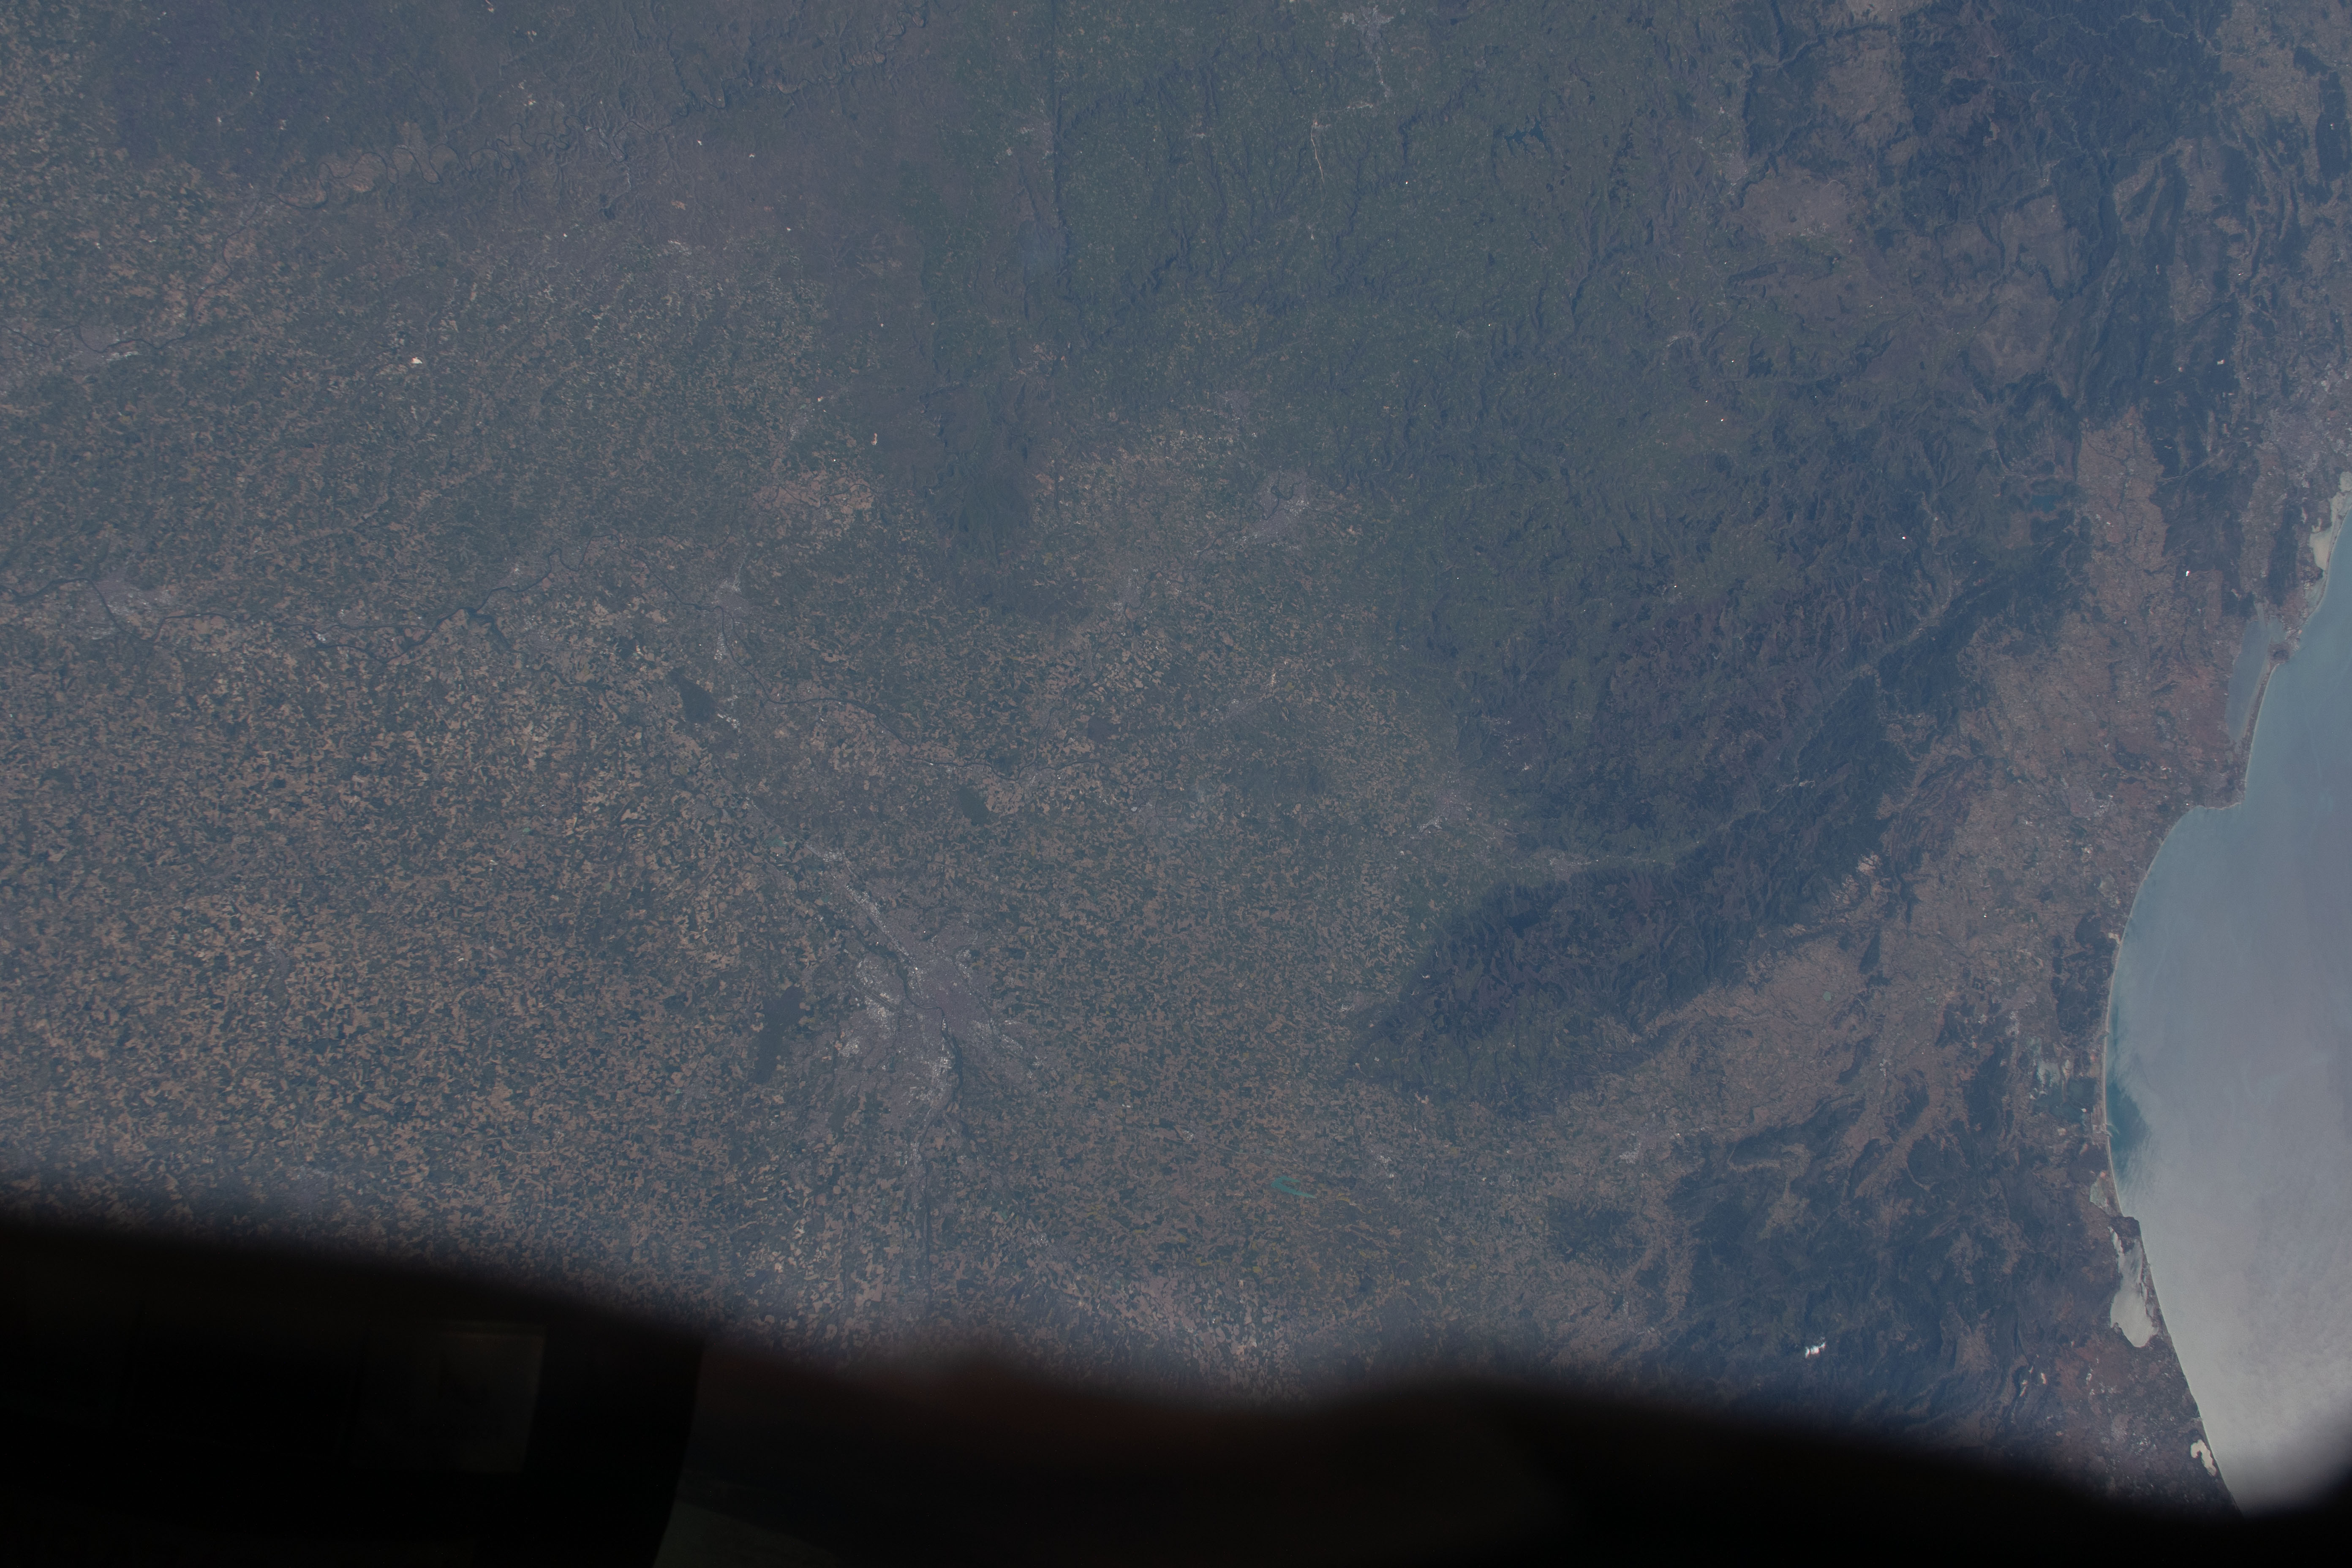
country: FRANCE
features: GULF OF LION, HAUT-LANGUEDOC REGIONAL NATURE PARK, MASSIF CENTRAL
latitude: 43.5
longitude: 2.5
